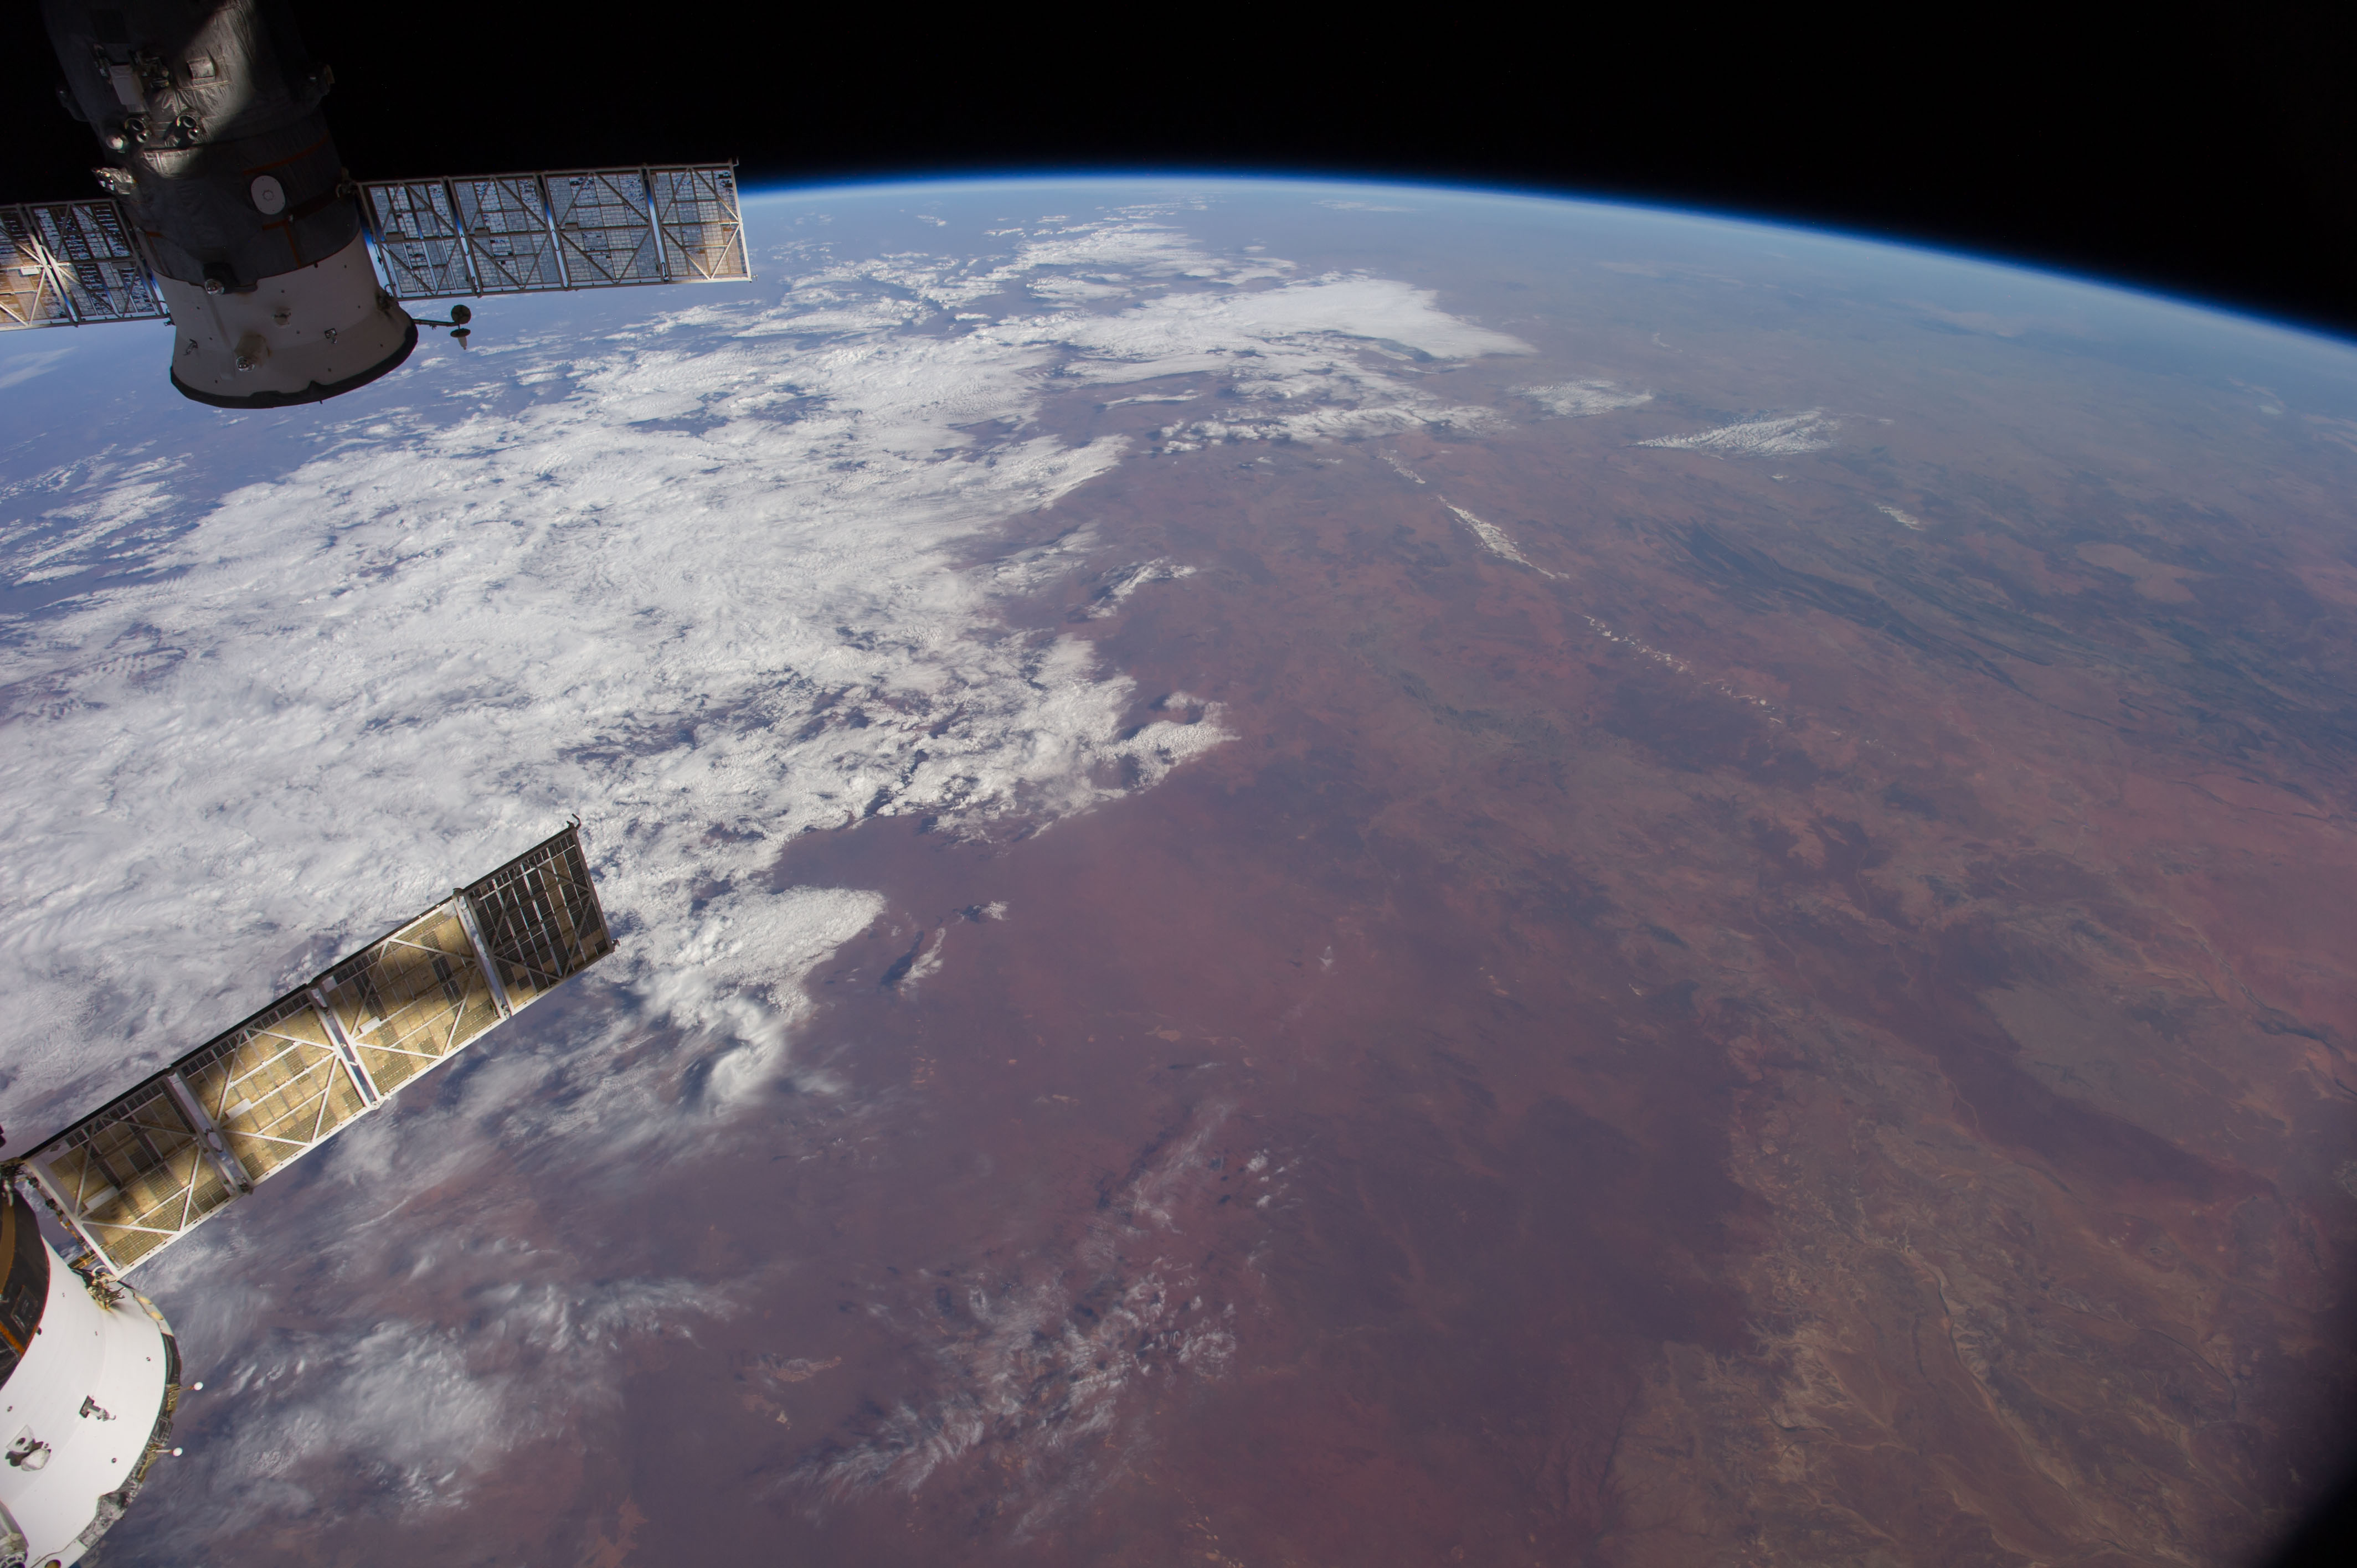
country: AUSTRALIA-SA
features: MACDONNELL RA., L. AMADEUS, GREAT VICTORIA DES., ATMOSPHERIC LIMB
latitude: -28.0
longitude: 131.0
